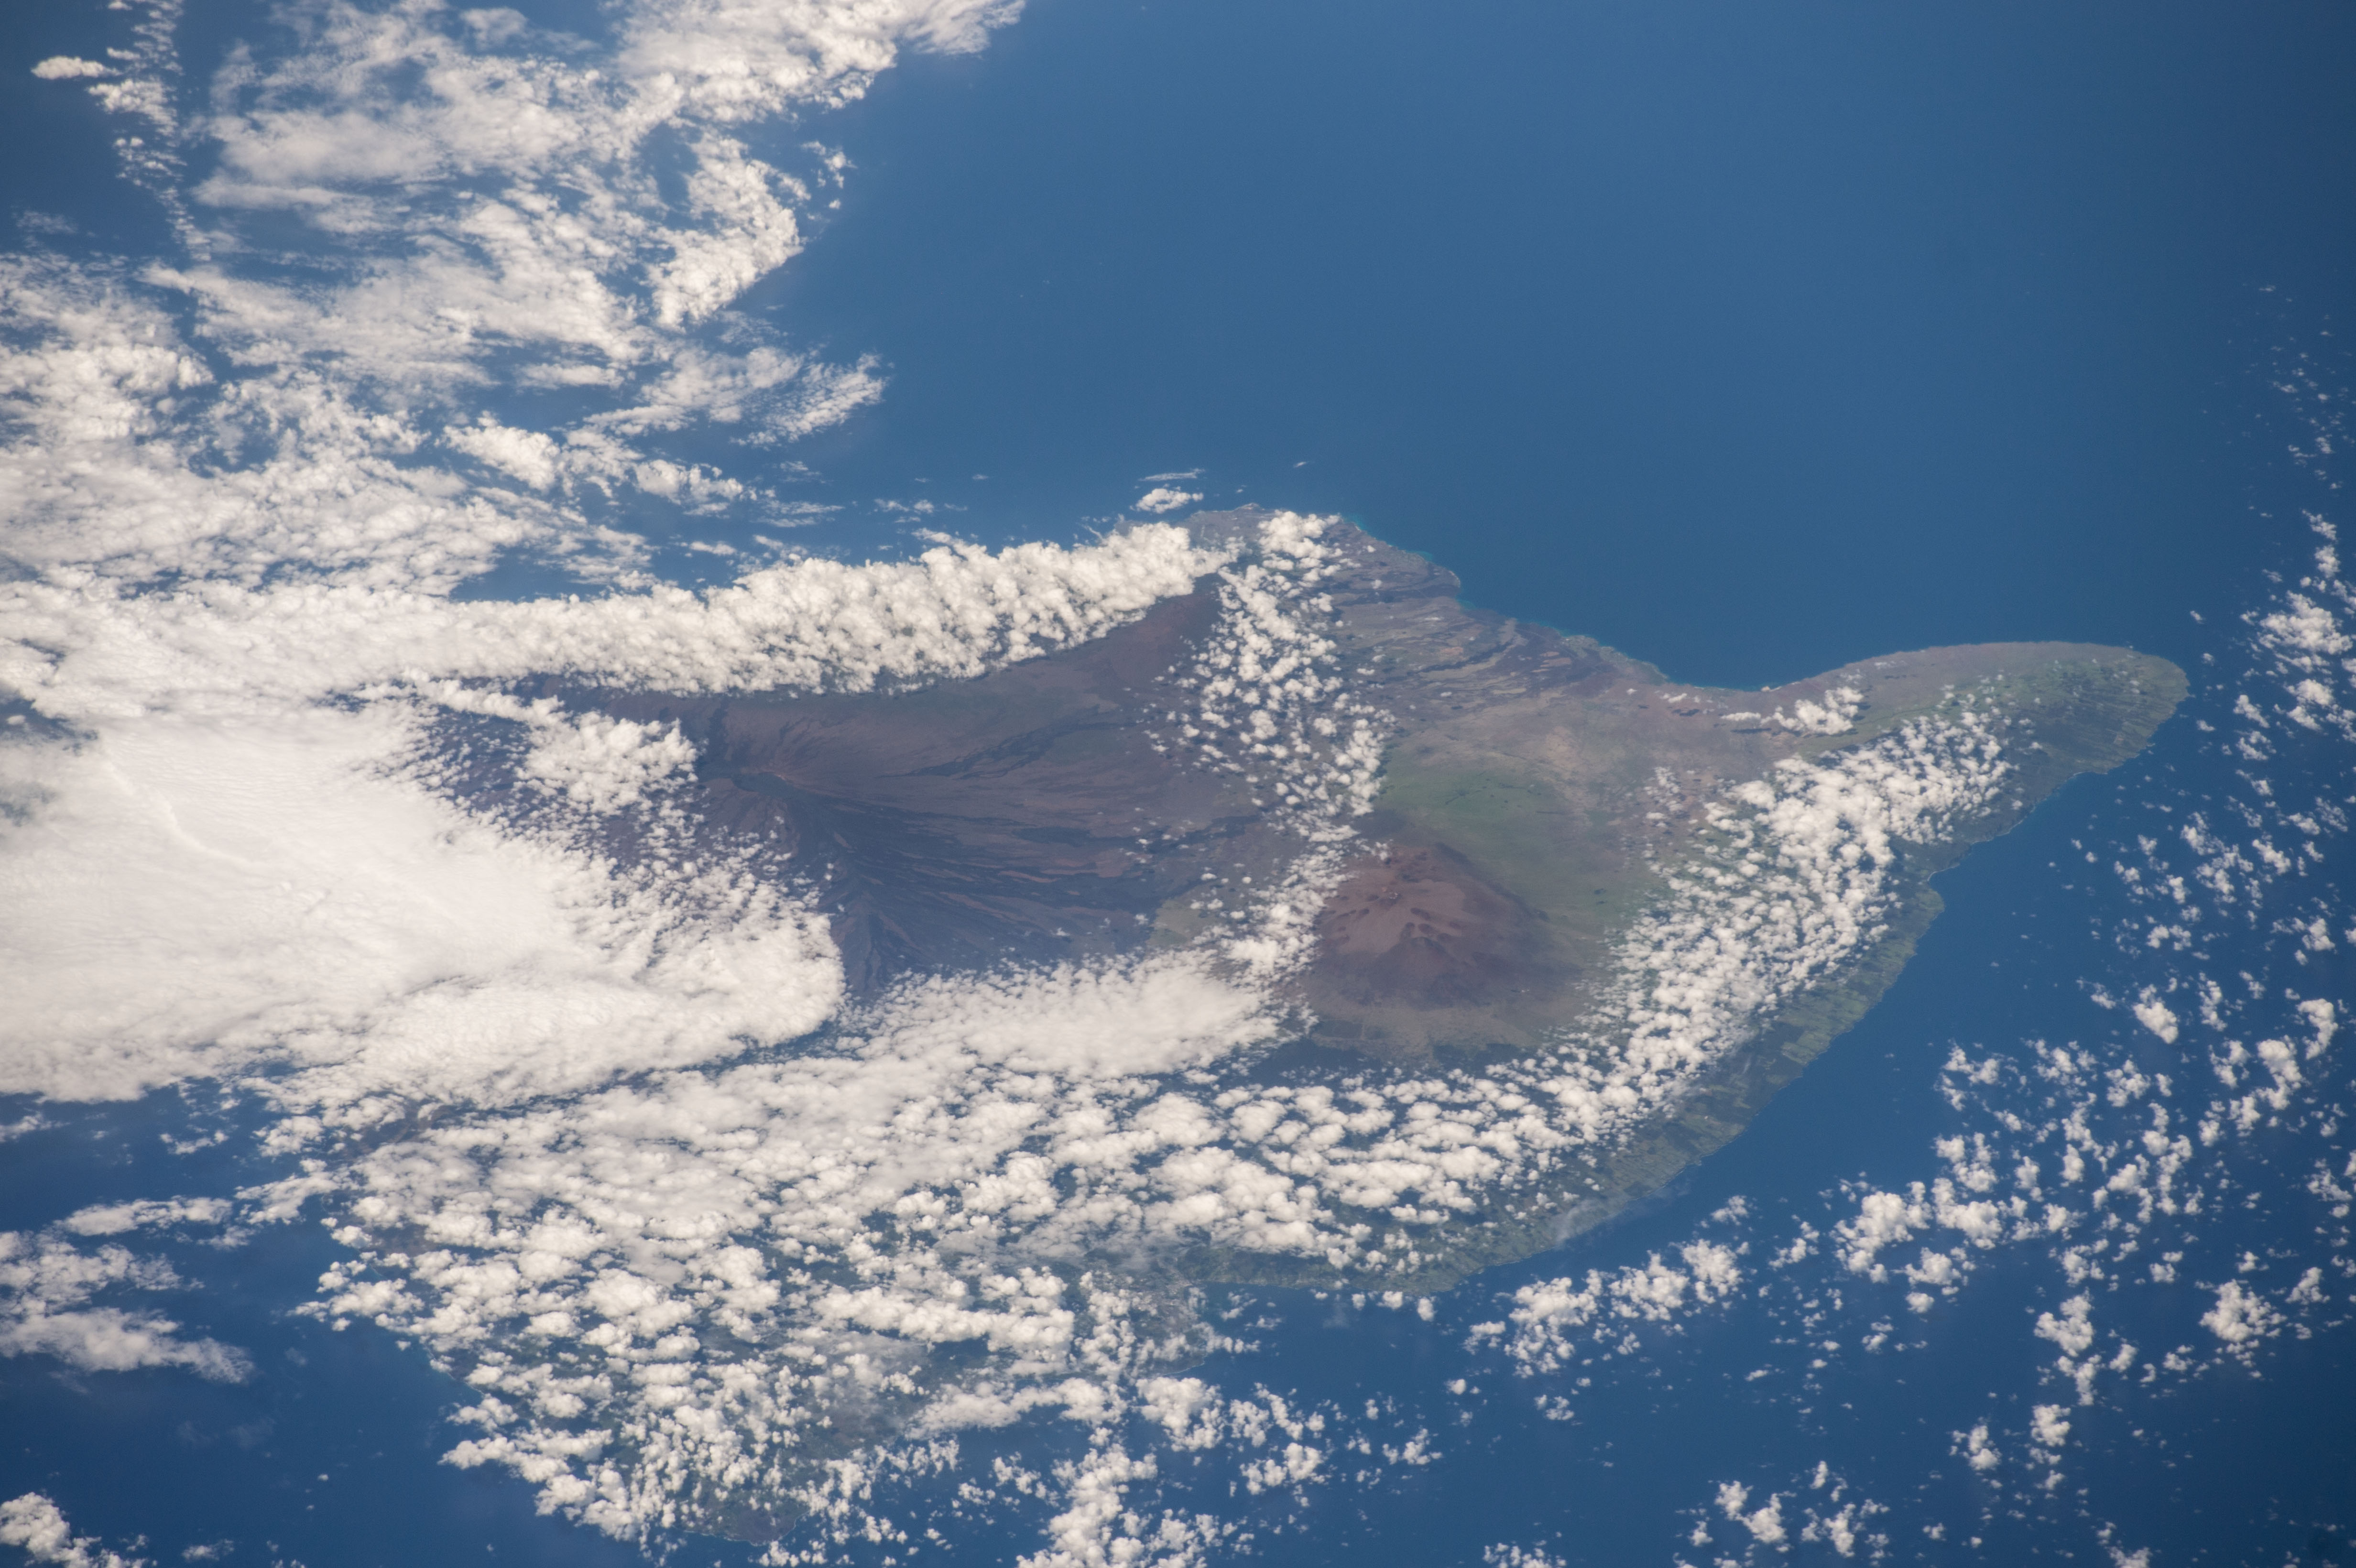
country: USA-HAWAII
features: MAUNA KEA VOL., MAUNA LOA VOL., HAWAII
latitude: 19.7
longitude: -155.6
